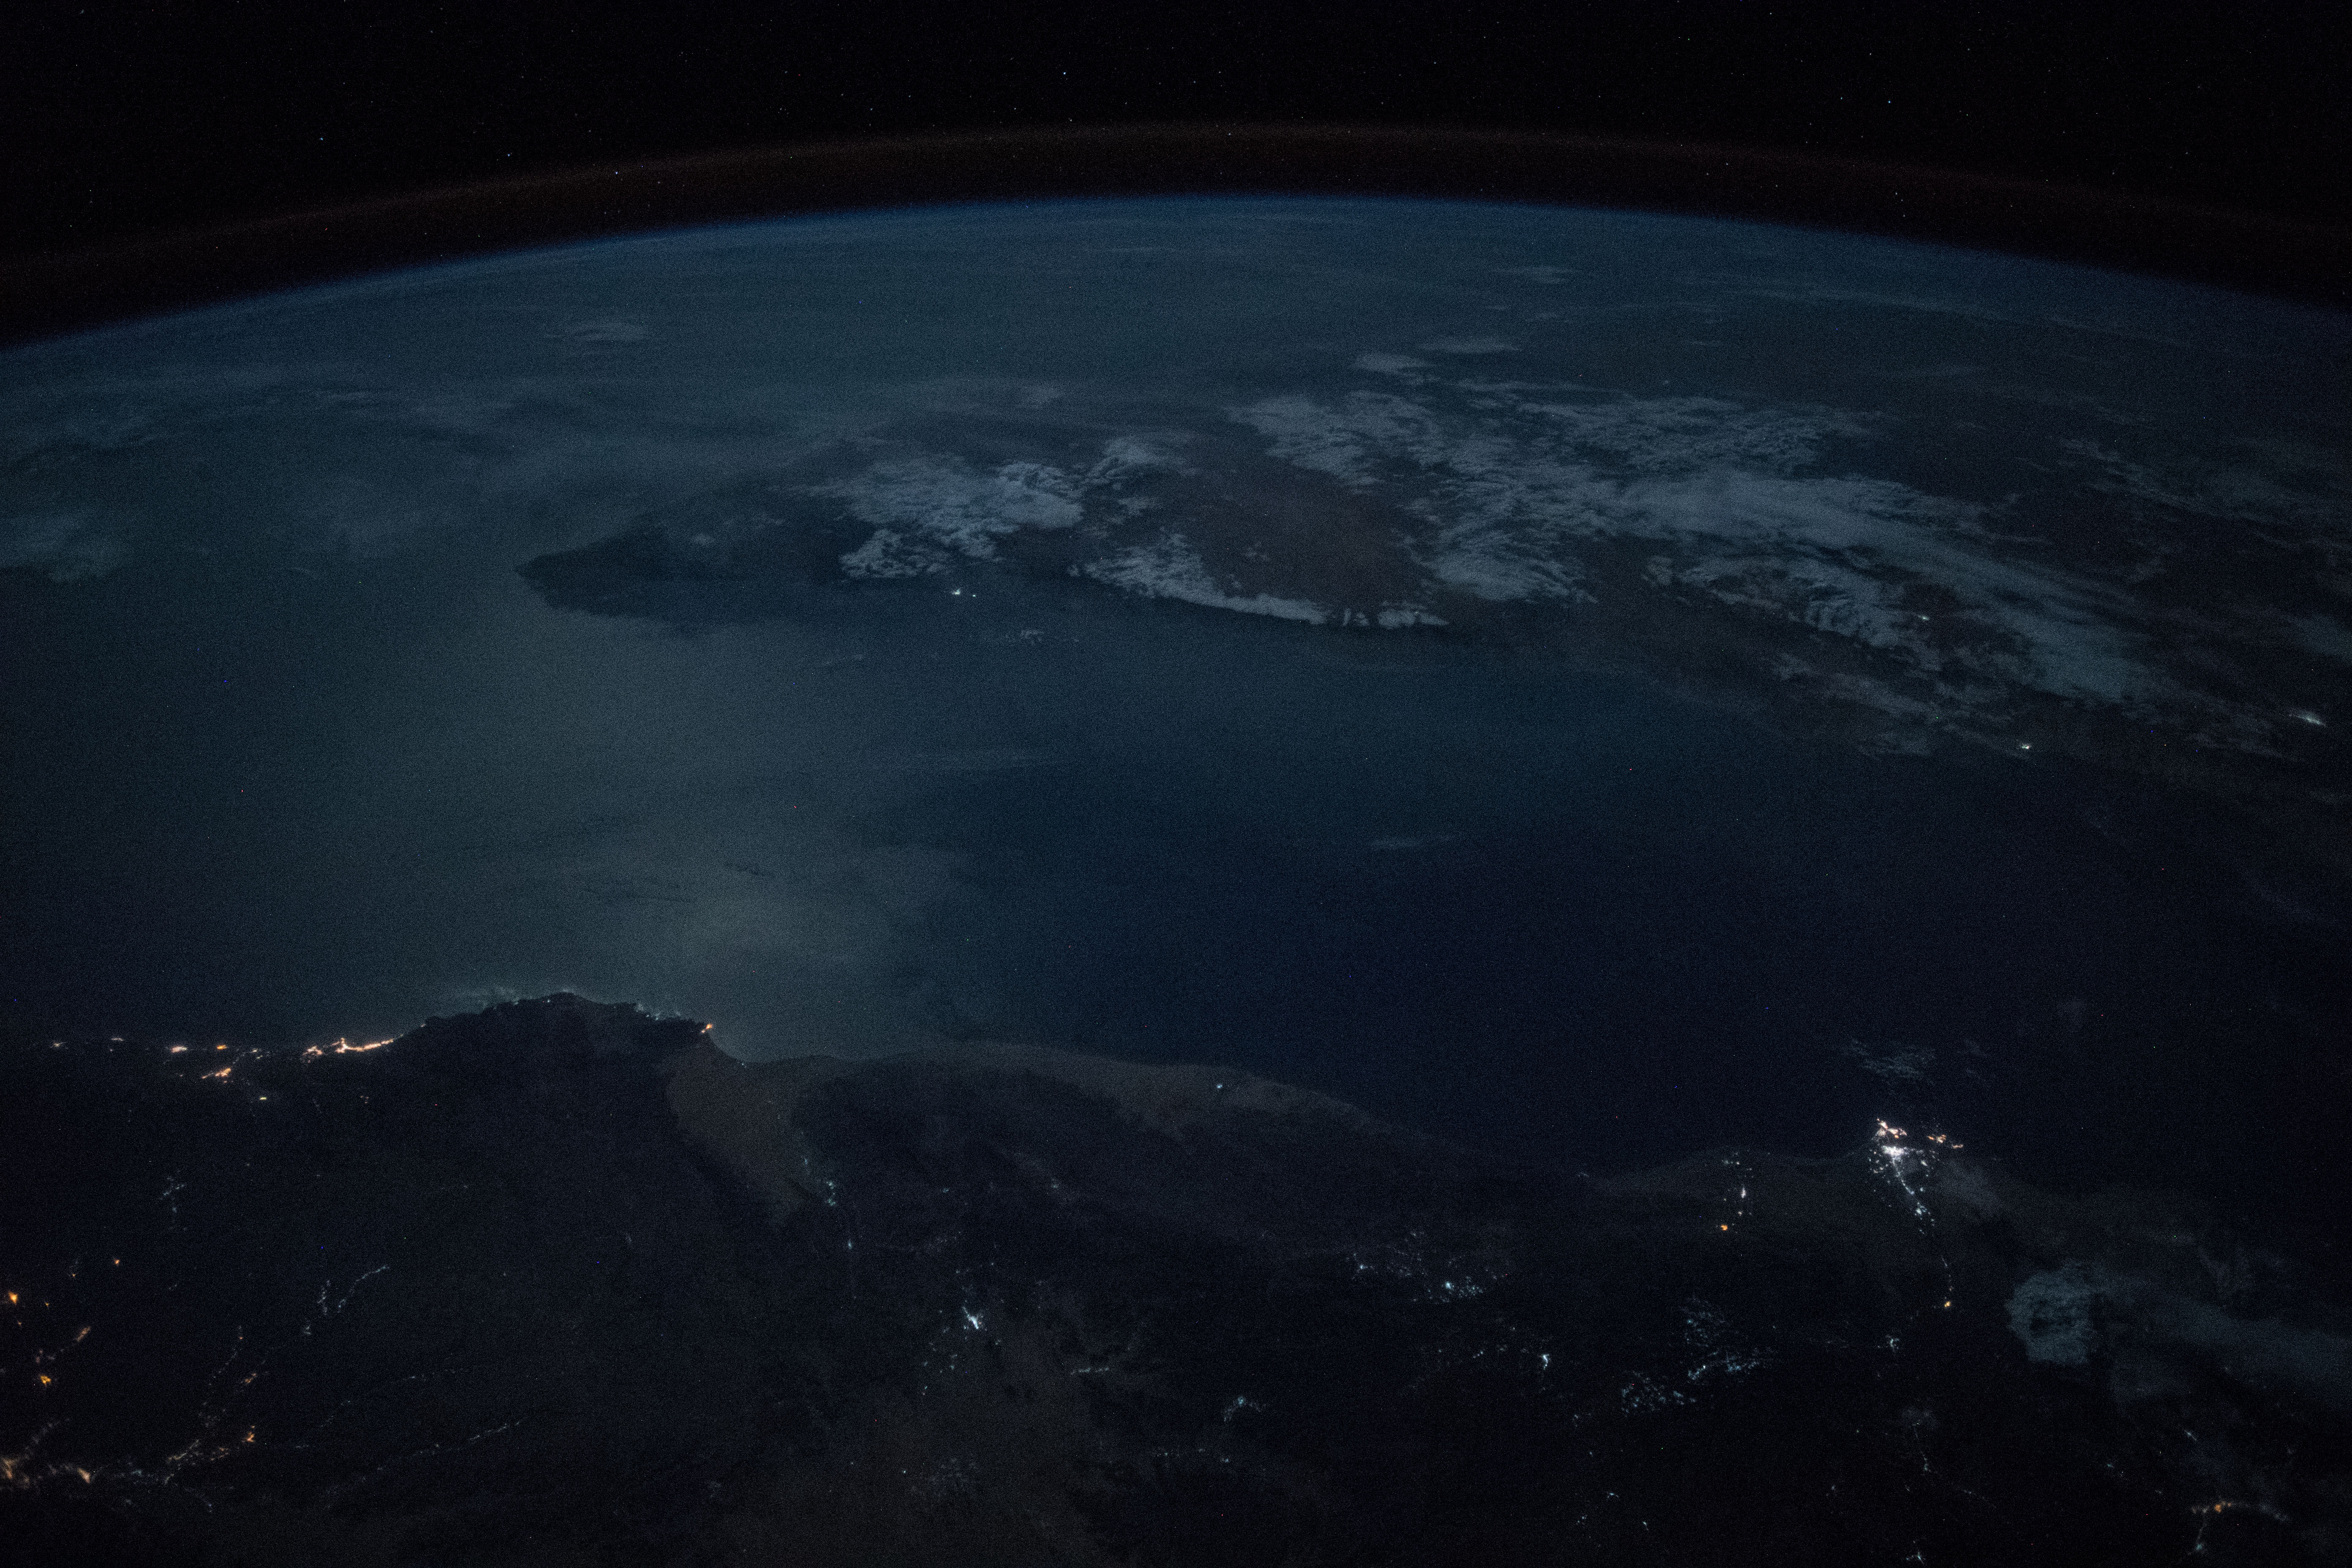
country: SOMALIA
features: OGO MOUNTAINS, COAST, GULF OF ADEN, NIGHT, EARTH LIMB
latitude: 12.2
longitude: 47.8
